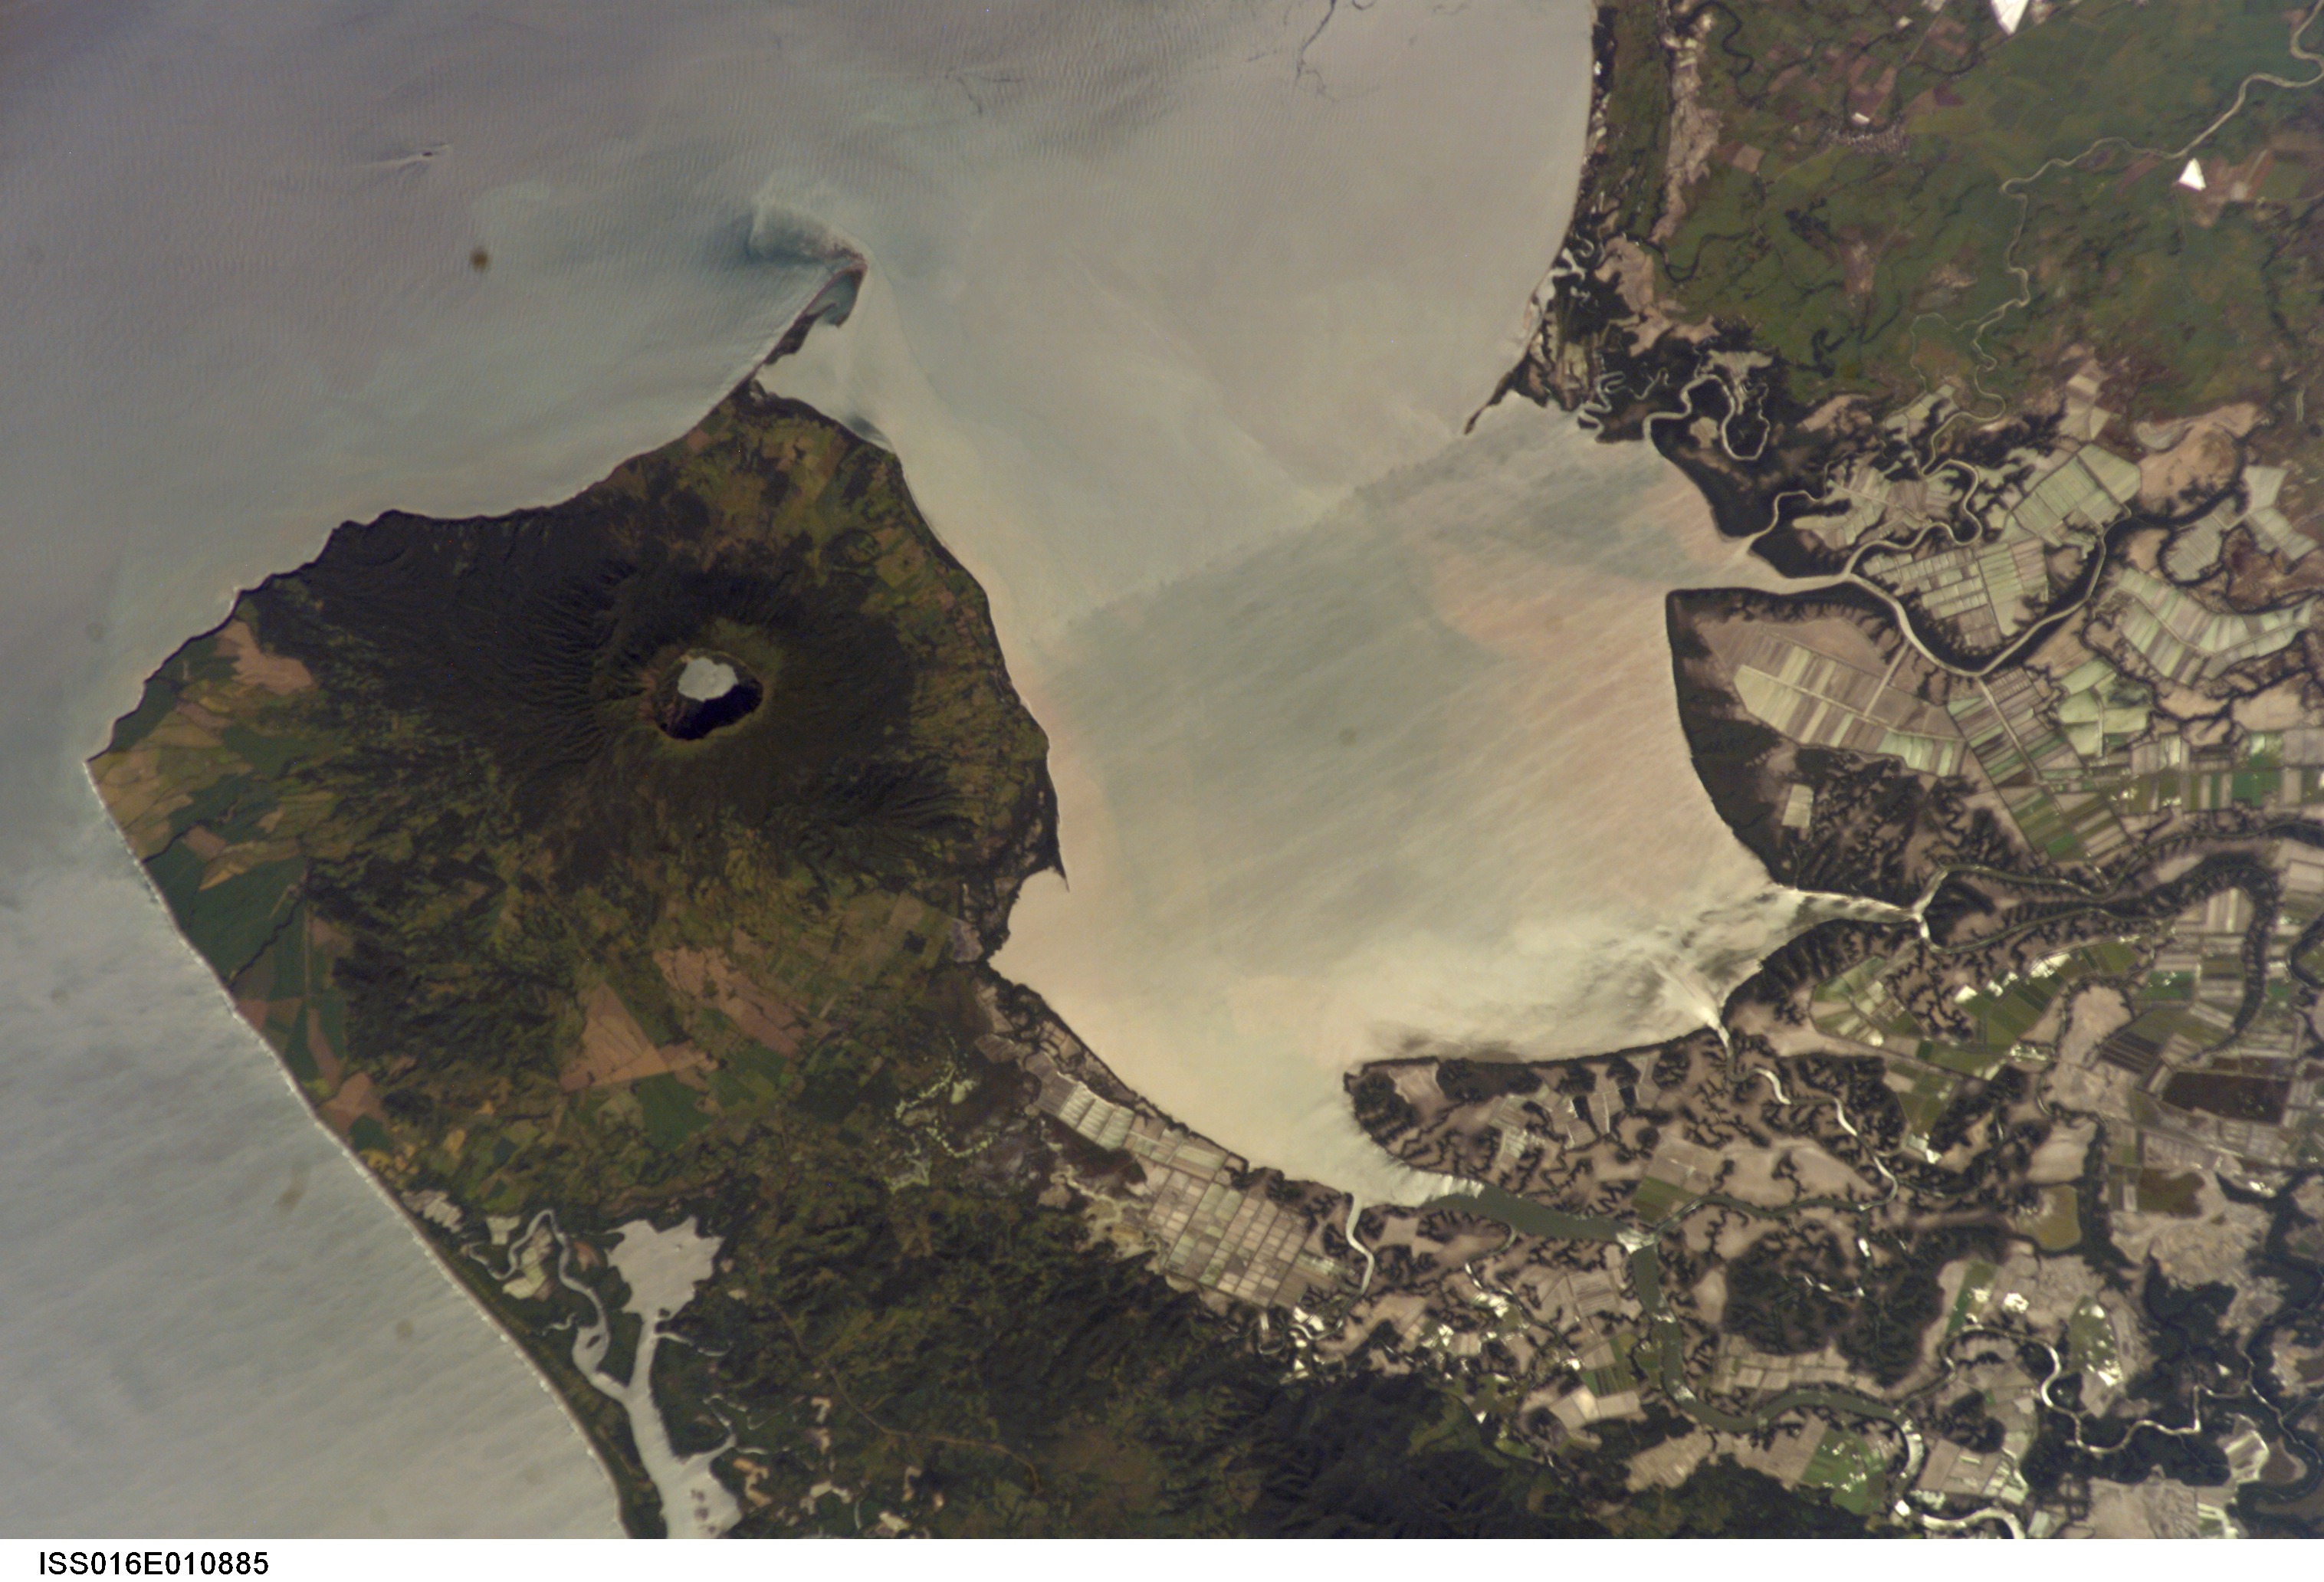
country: NICARAGUA
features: COSIGUINA VOL., GULF, GLINT
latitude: 13.0
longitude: -87.5
